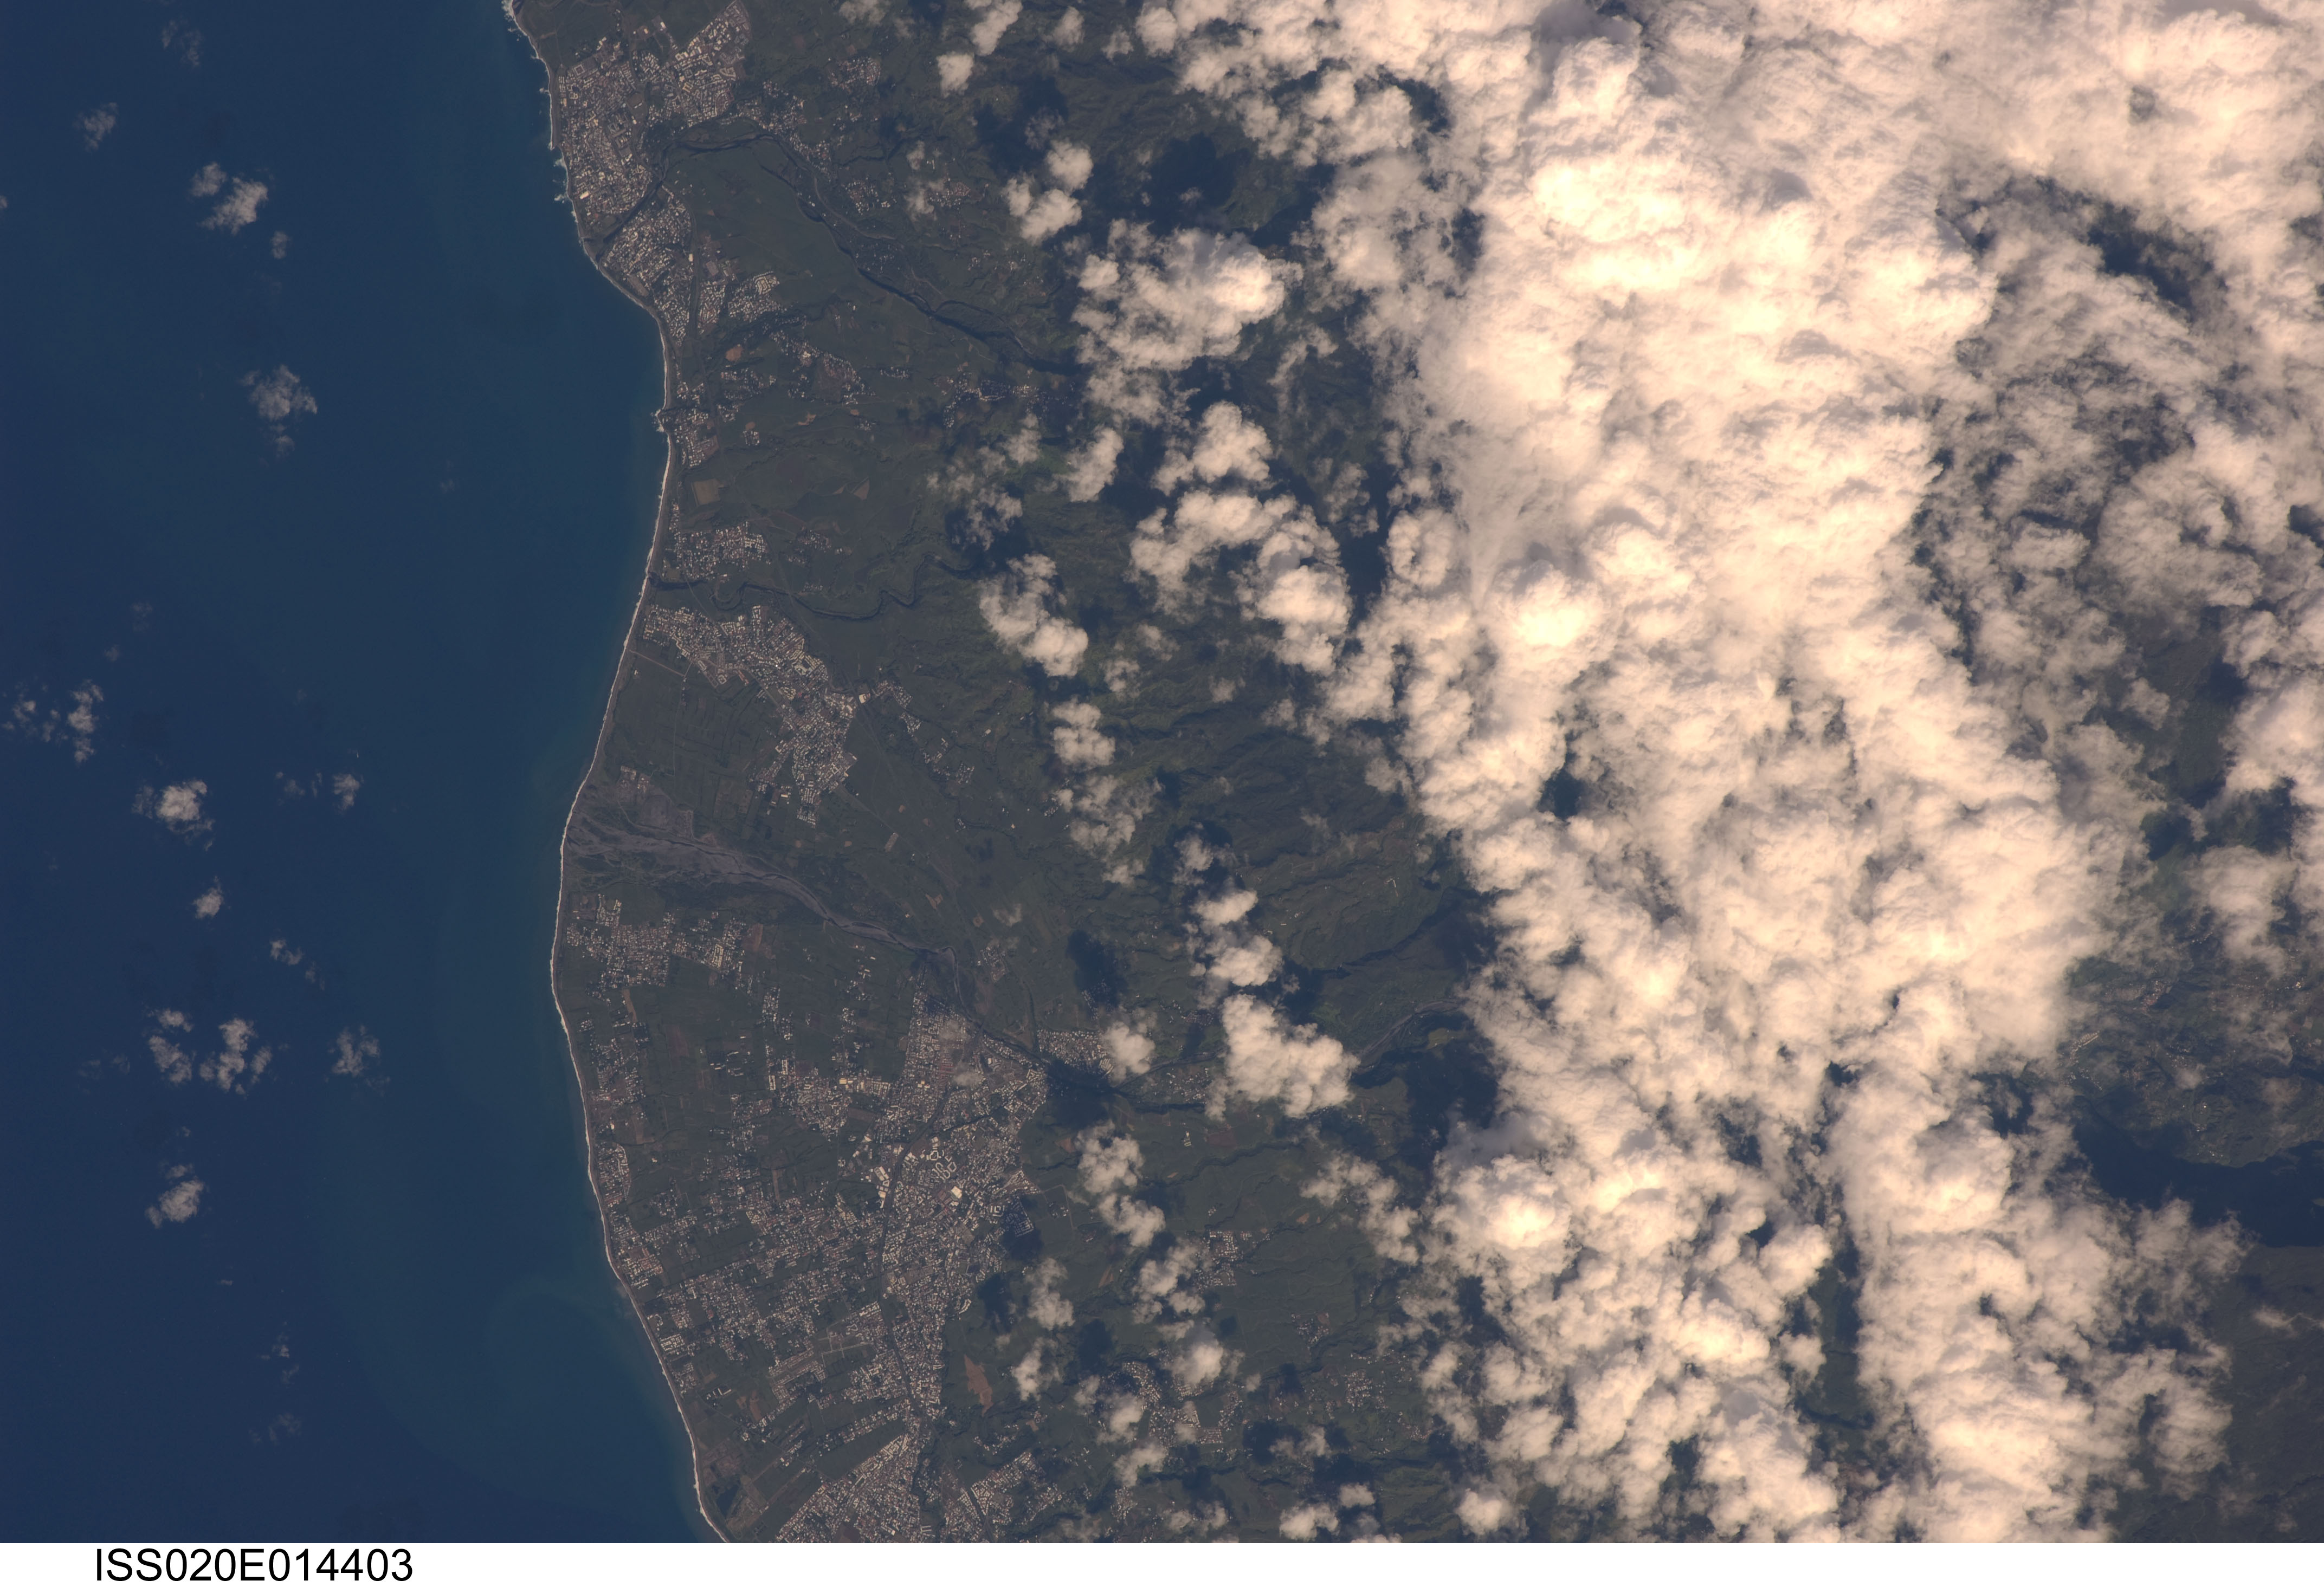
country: REUNION
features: NE. COAST, SAINT-BENOIT, SAINT-ANDRE, RAVINES
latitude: -21.0
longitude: 55.6
